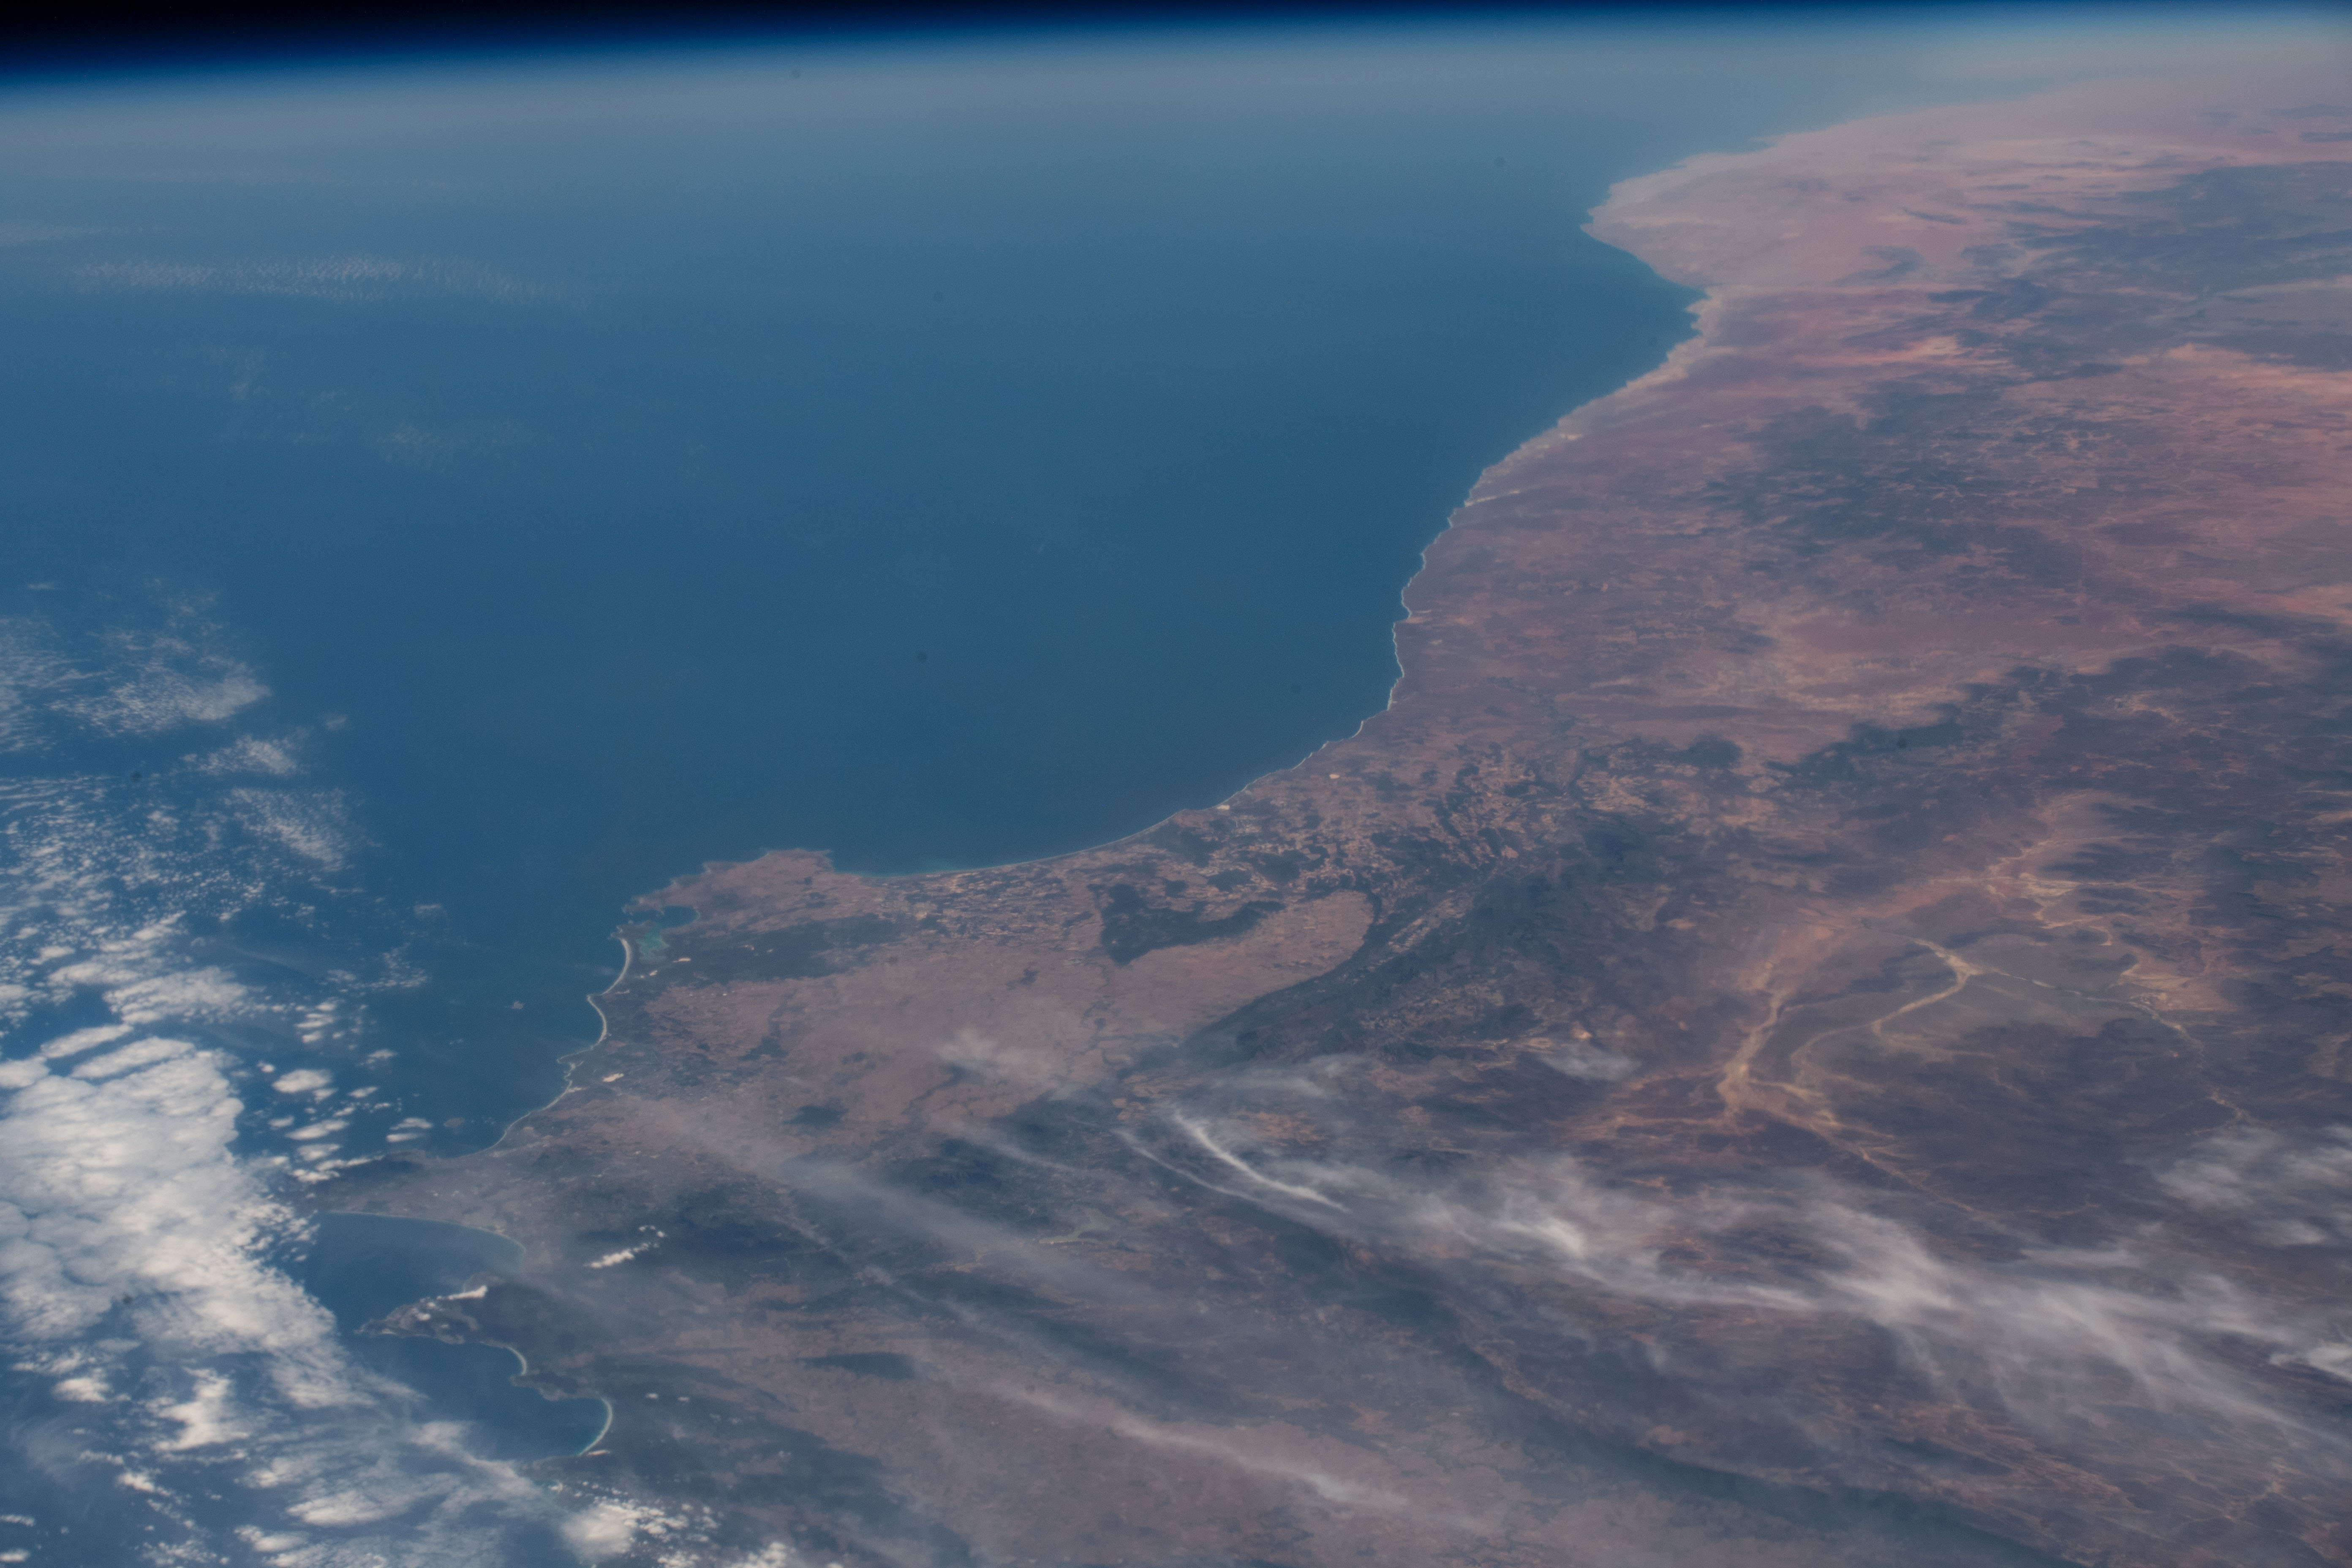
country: REPUBLIC SOUTH AFRICA
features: SOUTH AFRICA, NORTH CAPE, CAPE TOWN, NAMIBIA, NAMIB DESERT, GROOT KARAS MOUNTAINS
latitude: -28.6
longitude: 16.6
